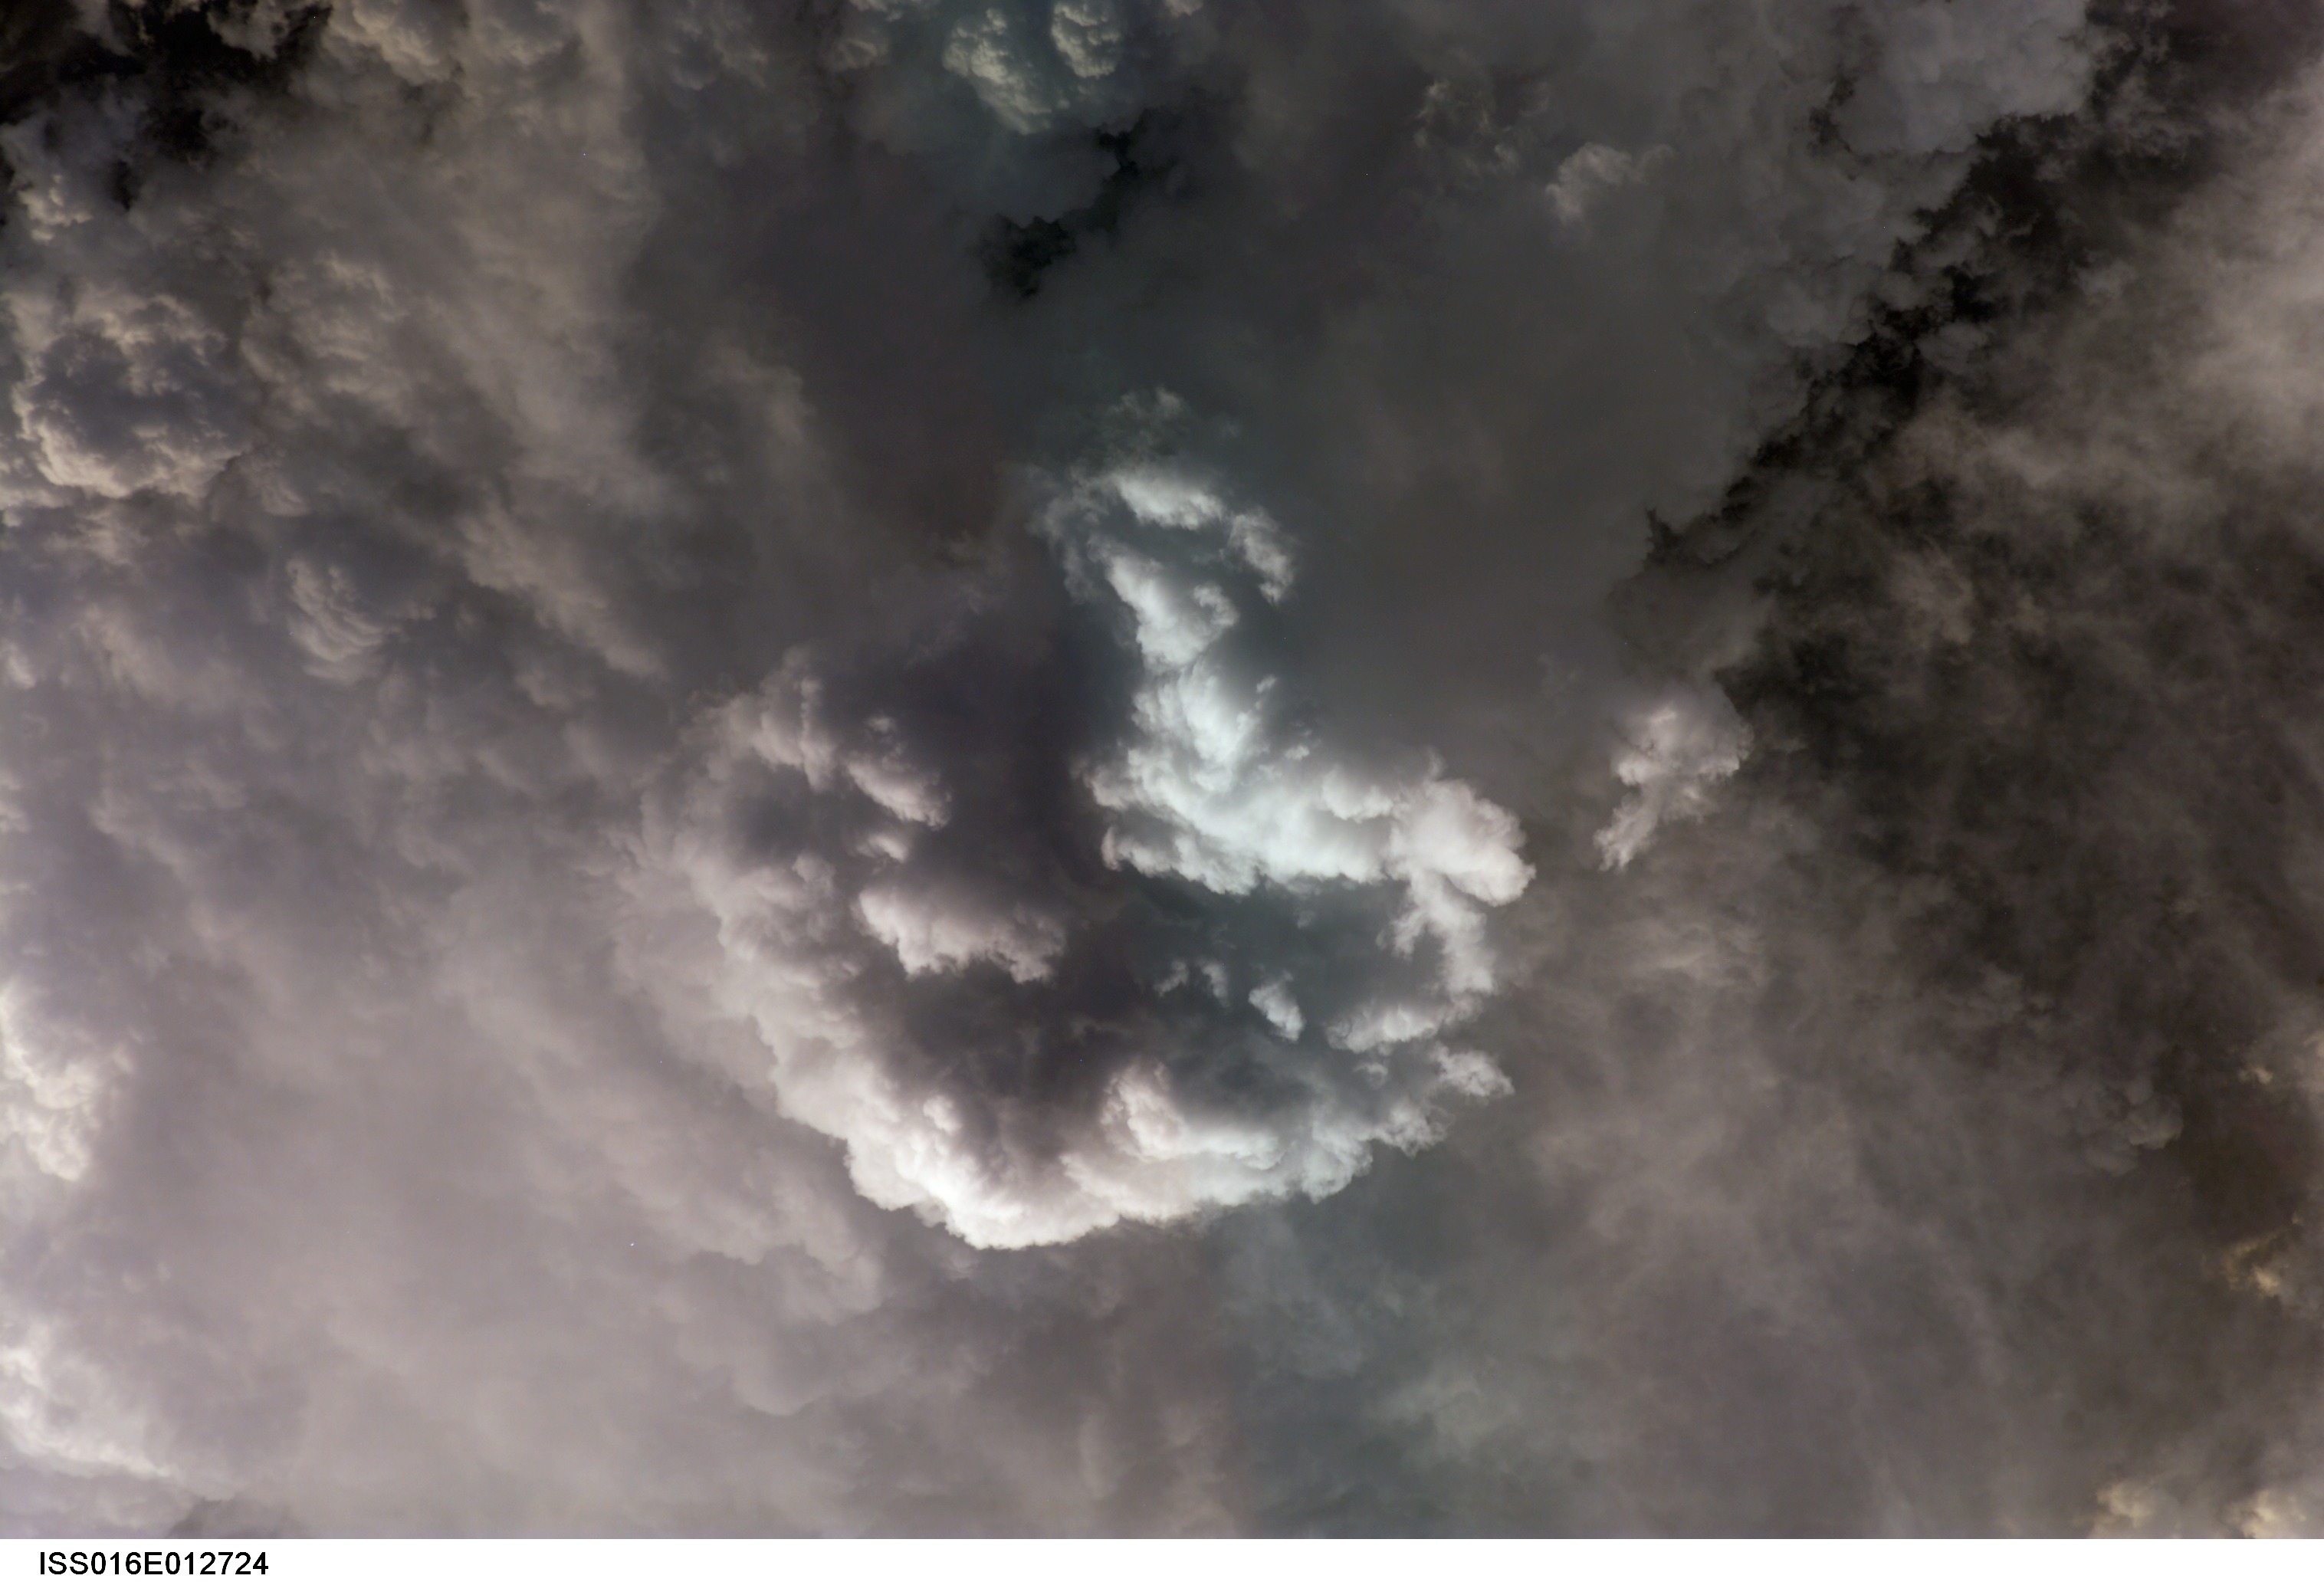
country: SOUTH AMERICA
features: CONVECTIVE CLOUDS
